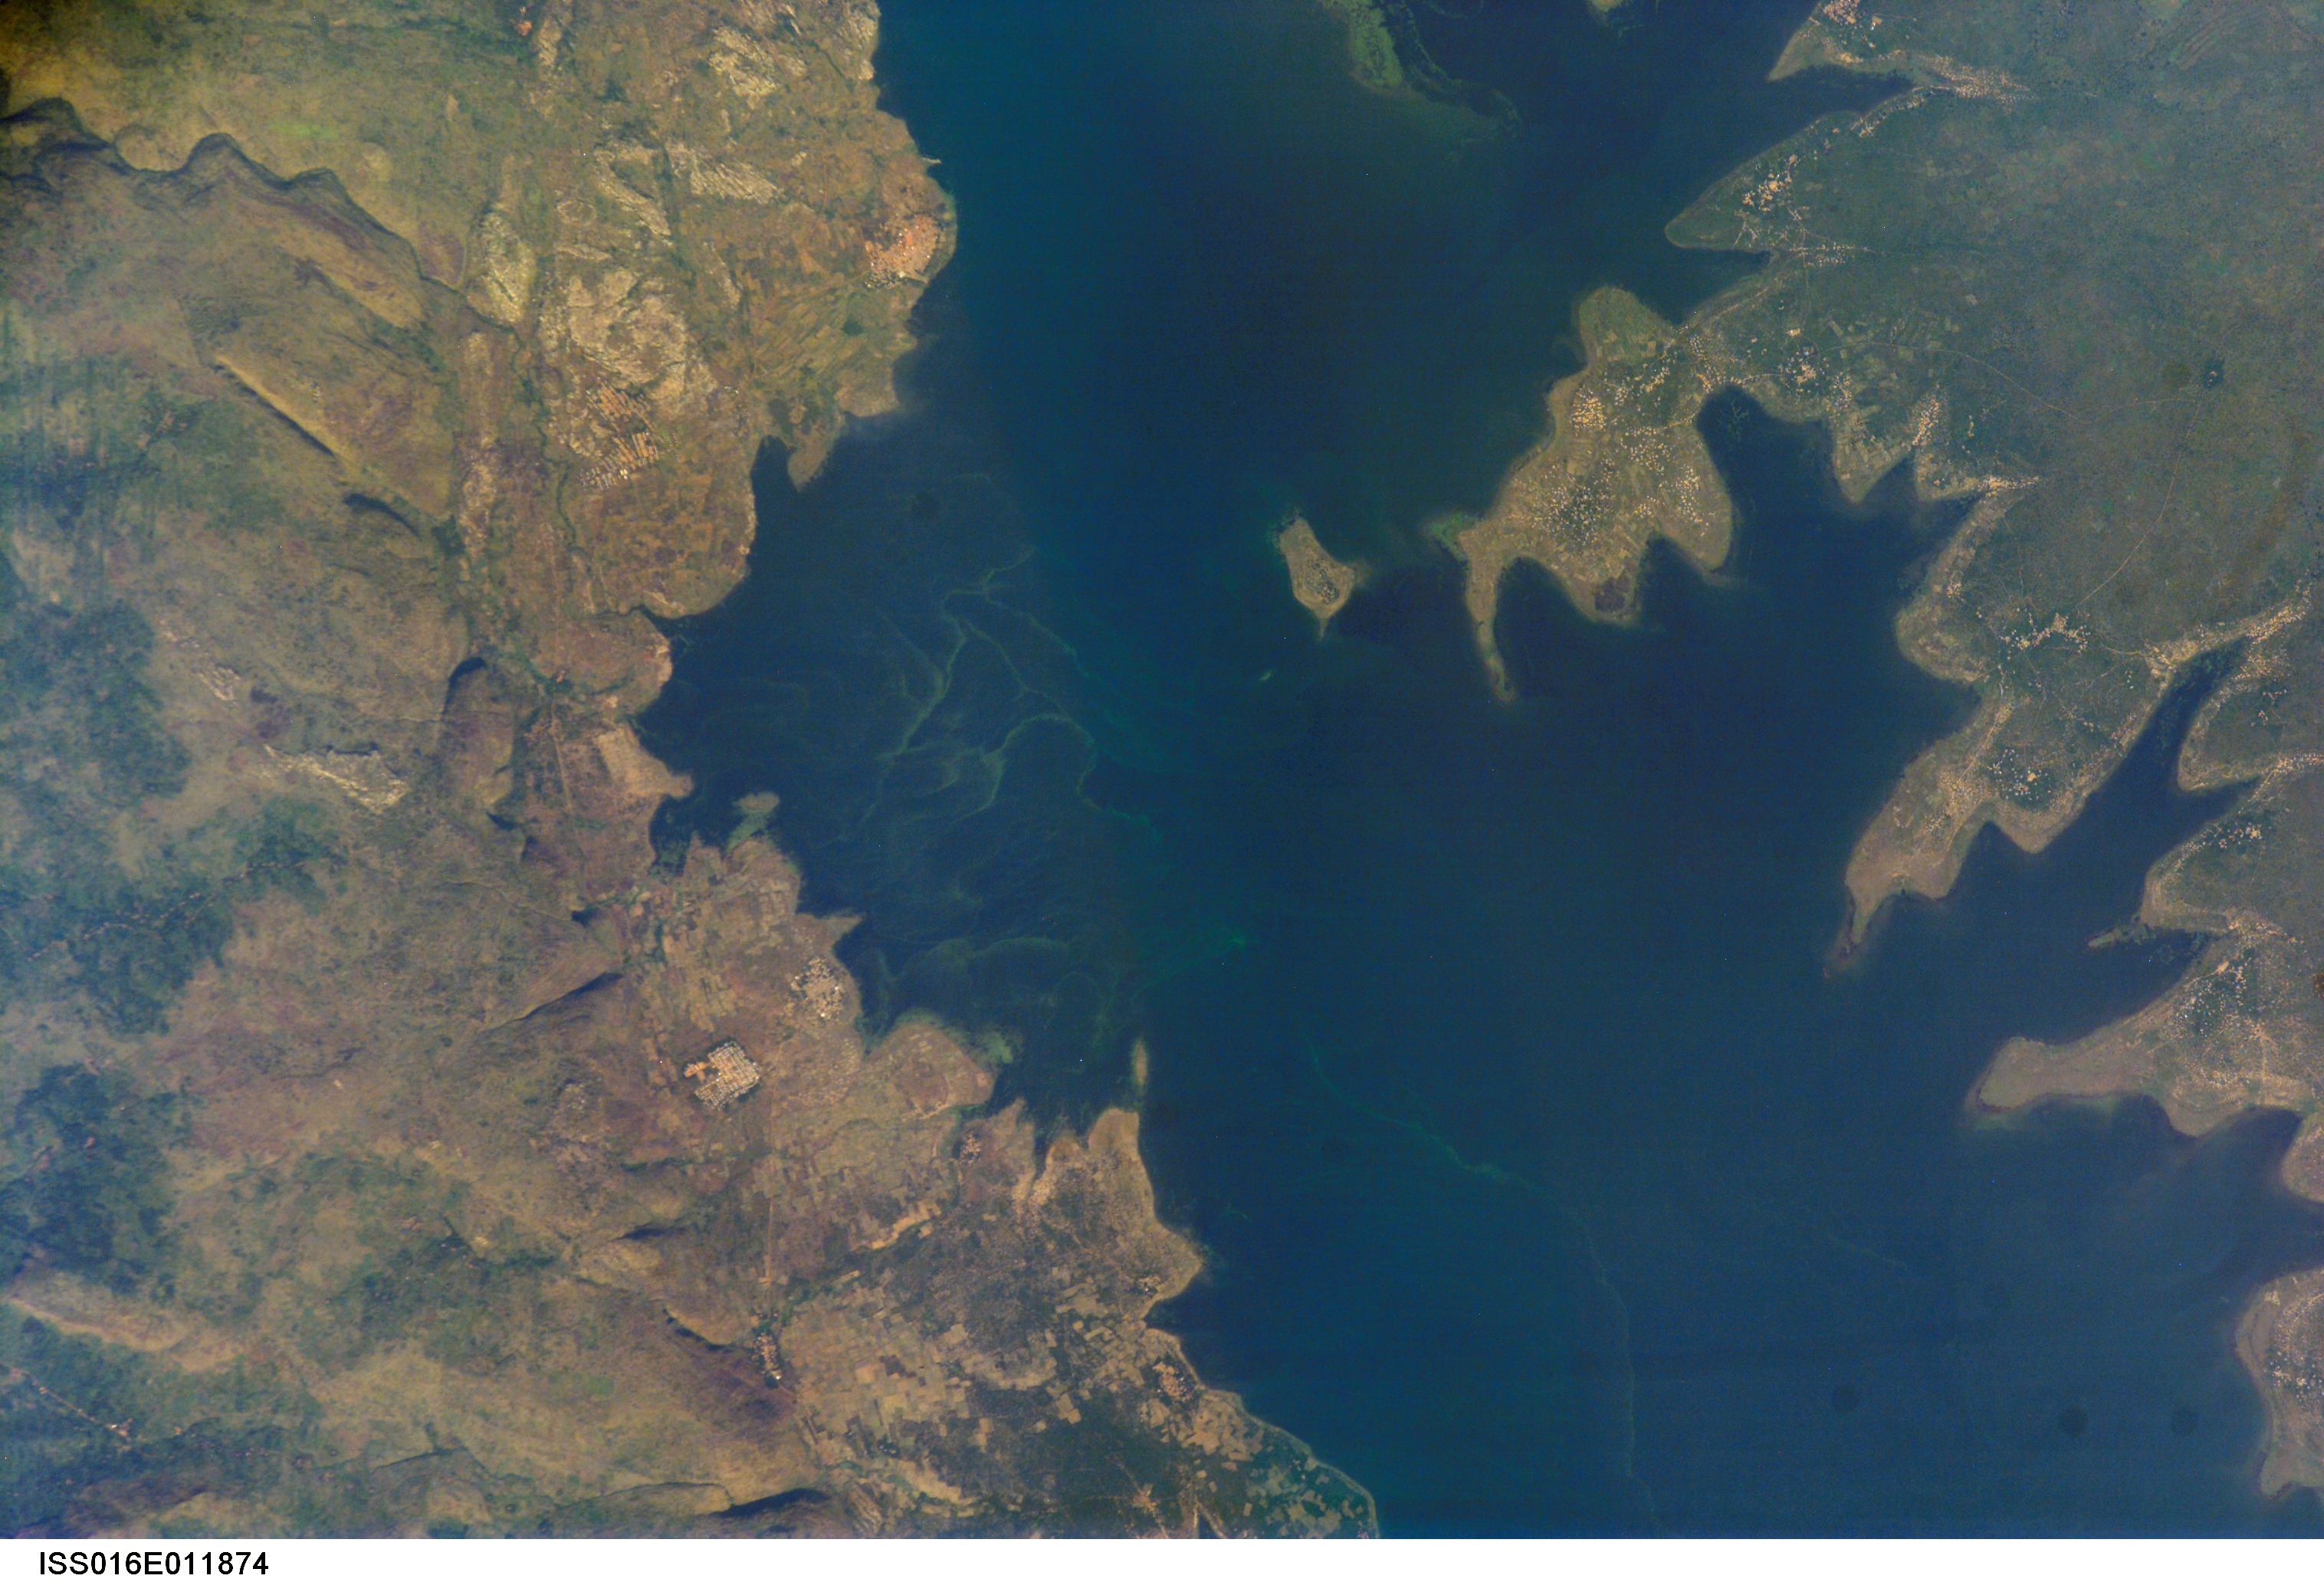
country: GHANA
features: SW. LAKE VOLTA, HILLS, VILLAGES
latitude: 6.7
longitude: -0.3
